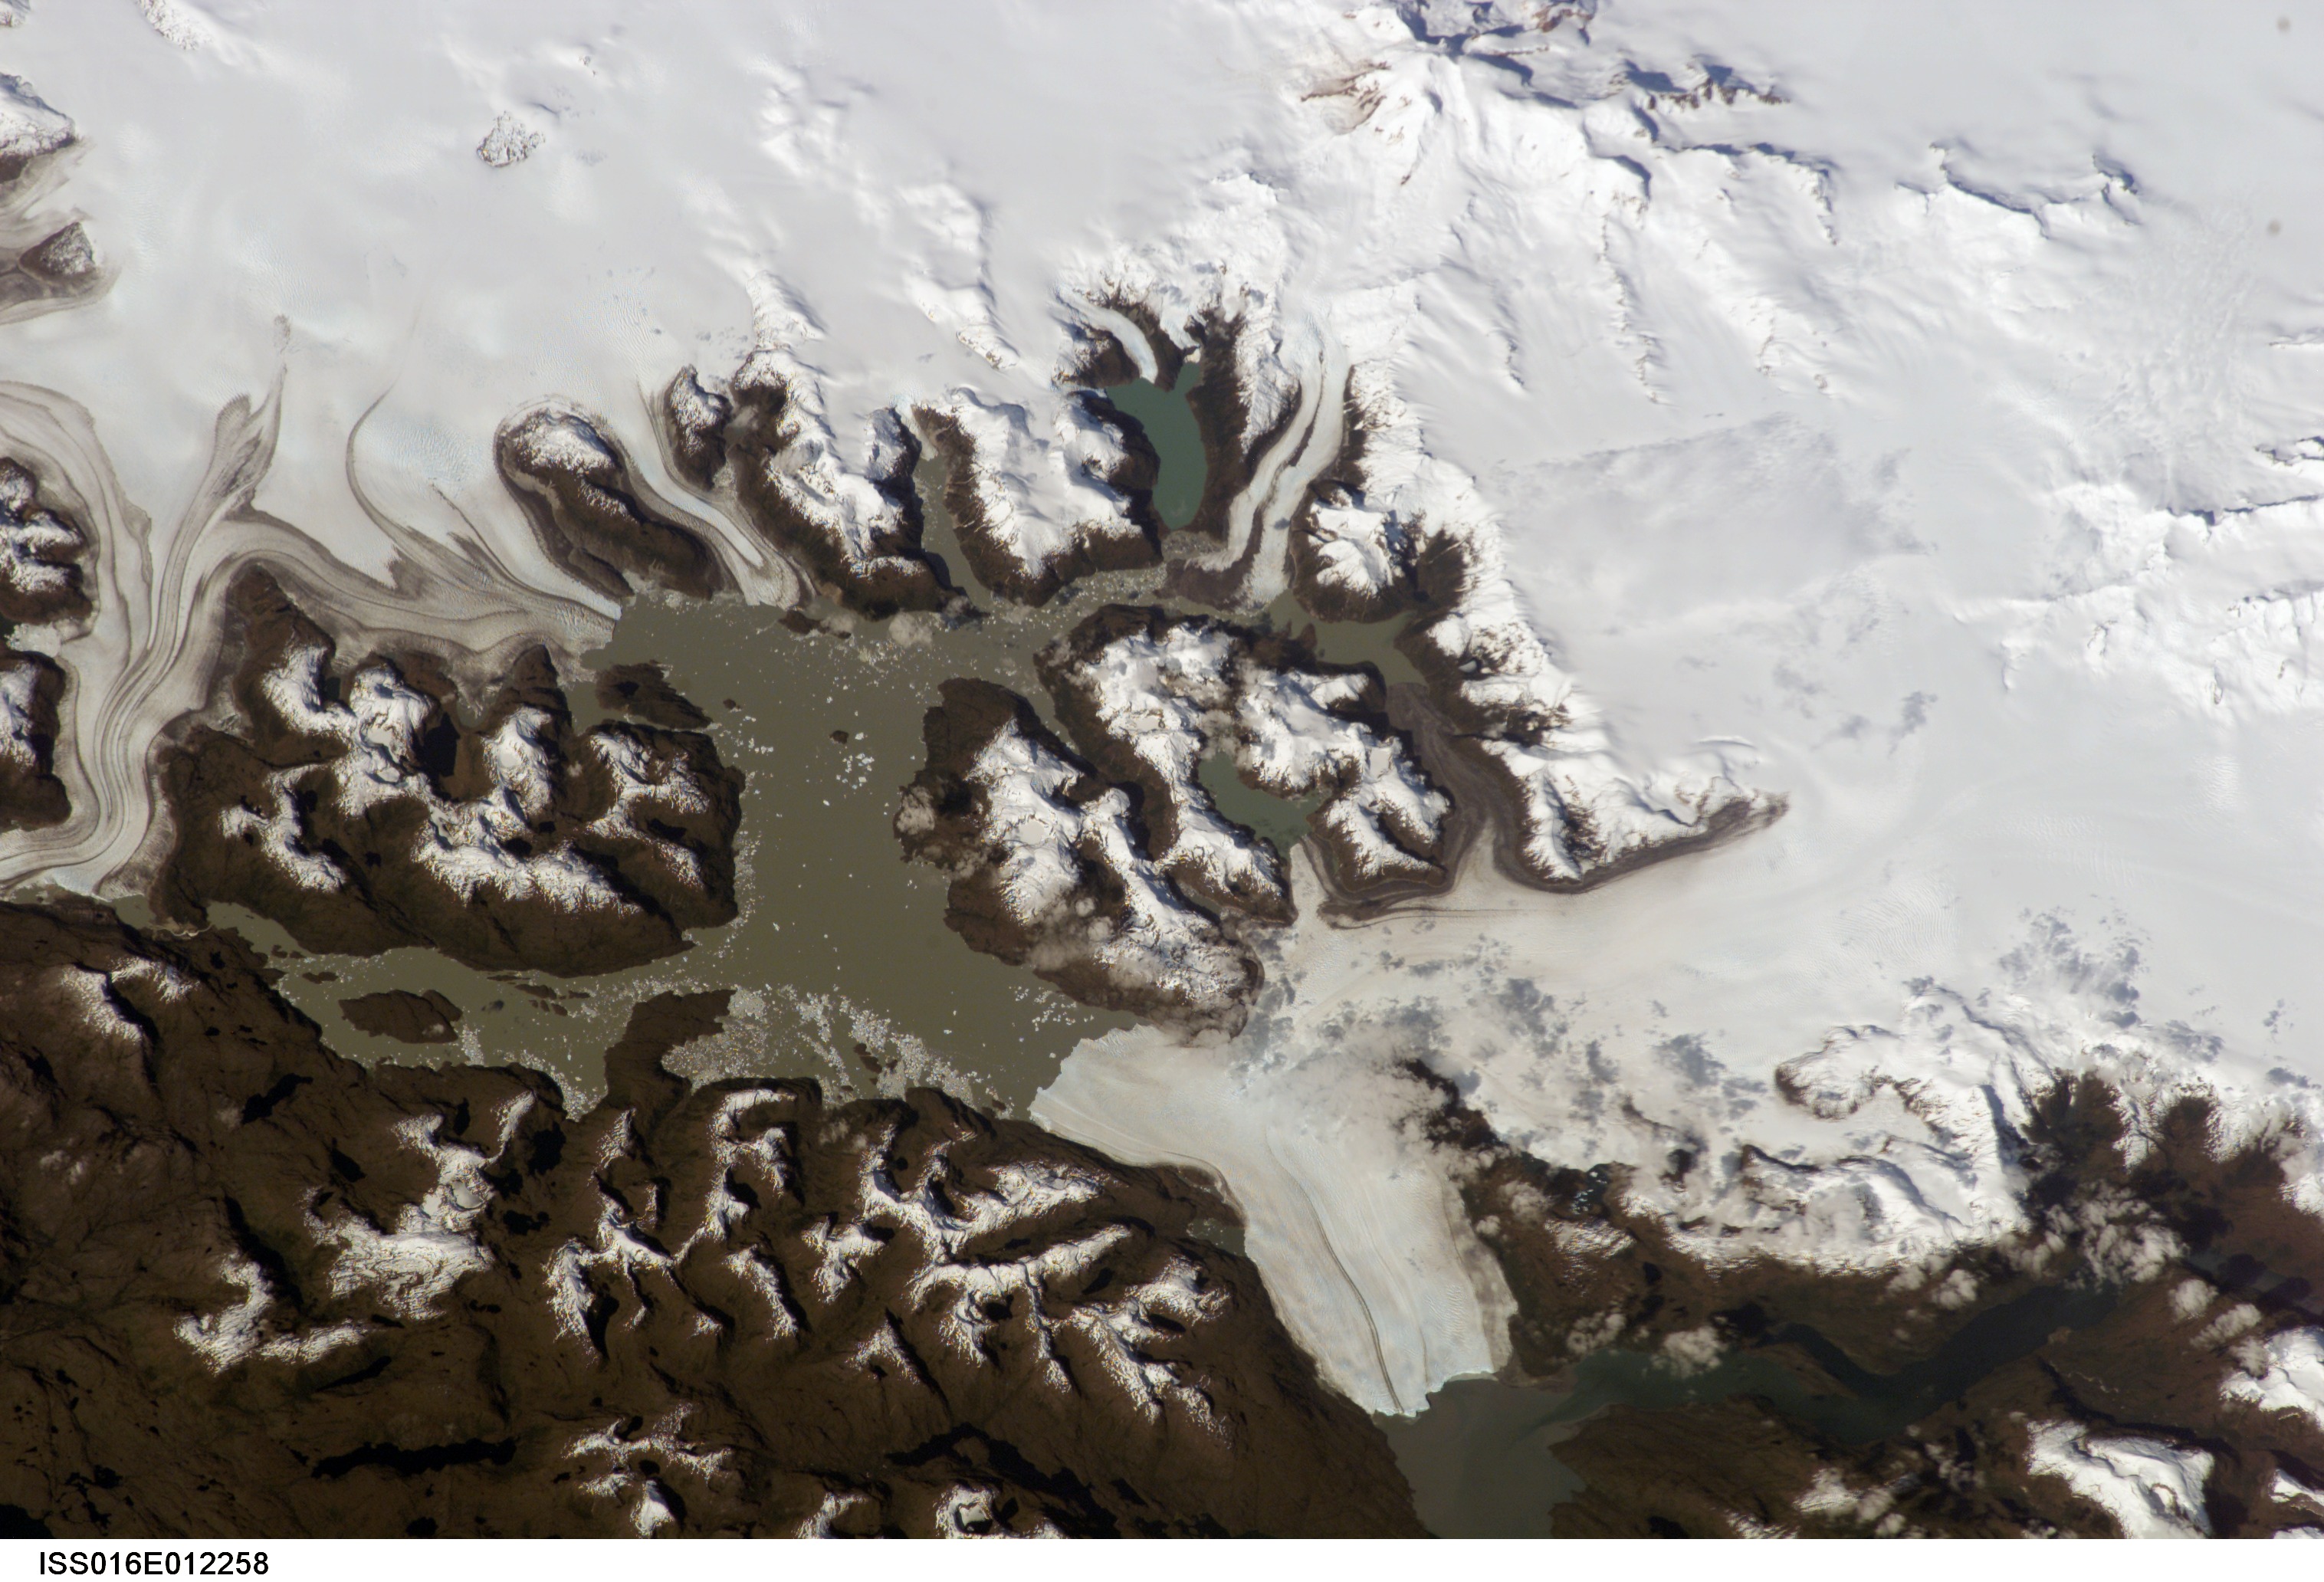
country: CHILE
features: BRUGGEN GL., GREVE LAKE, ICE
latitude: -49.0
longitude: -74.0
